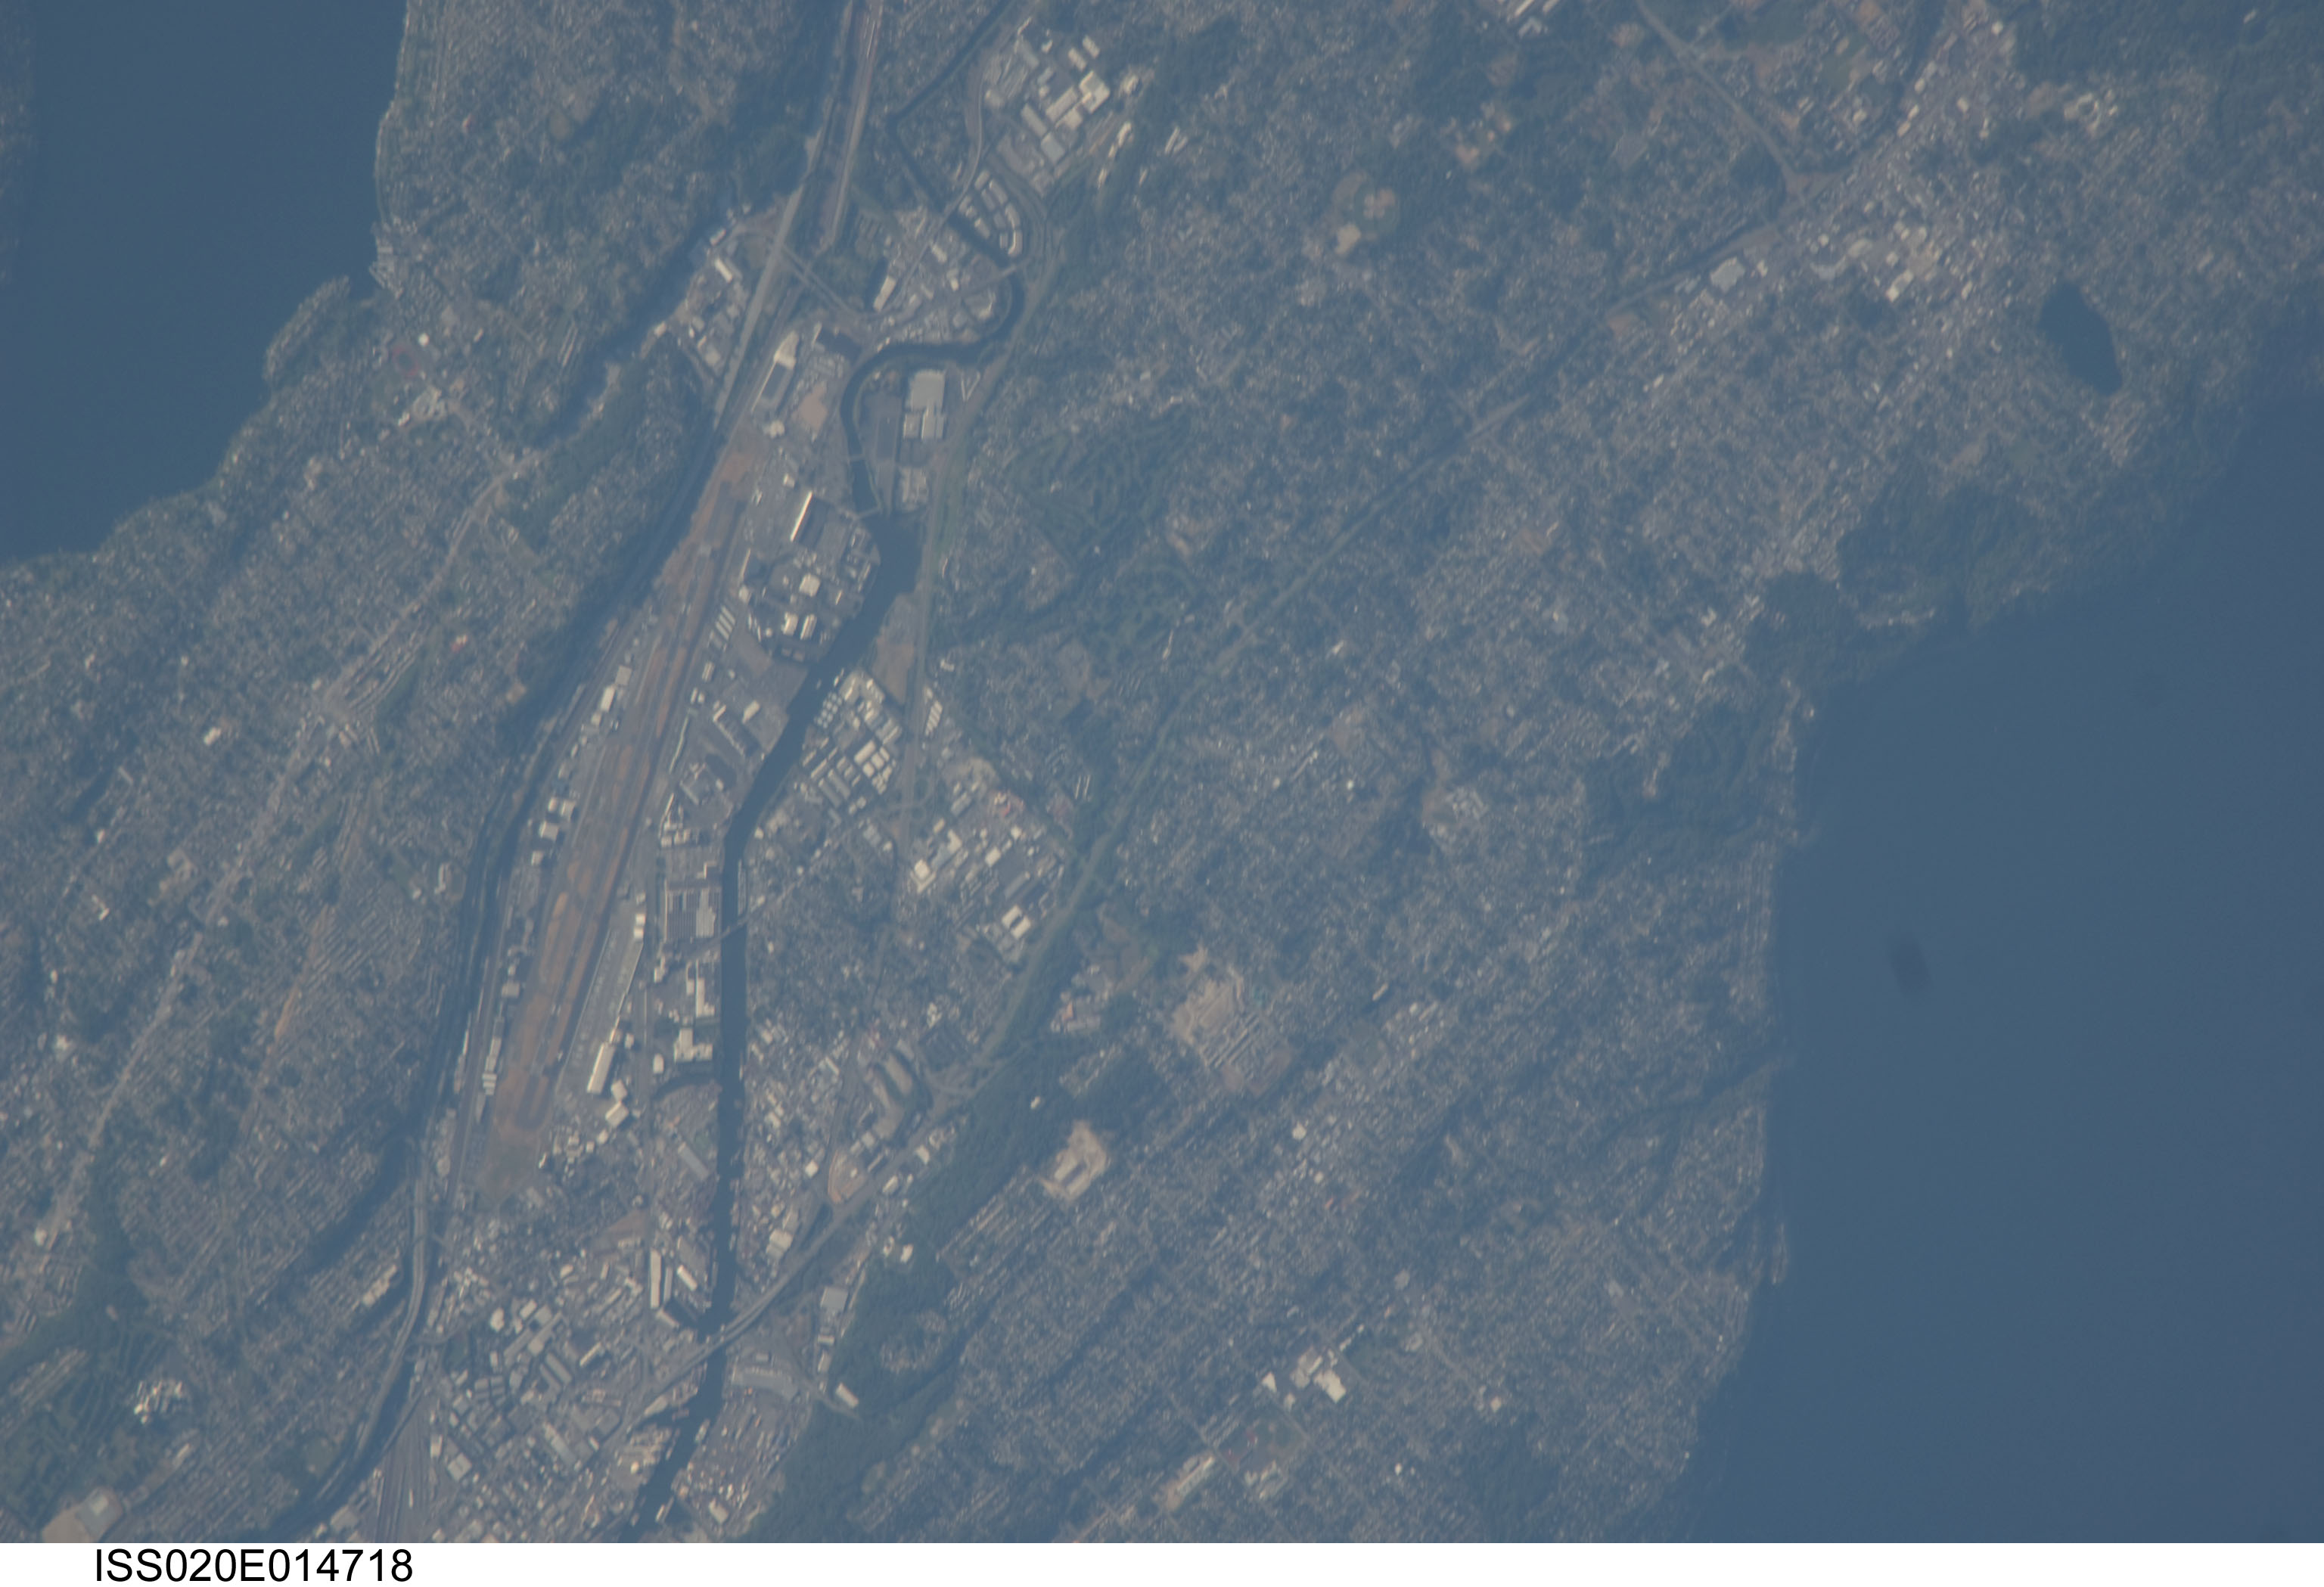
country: USA-WASHINGTON
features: SEATTLE, BOEING FIELD, PUGET SOUND
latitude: 47.5
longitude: -122.3
